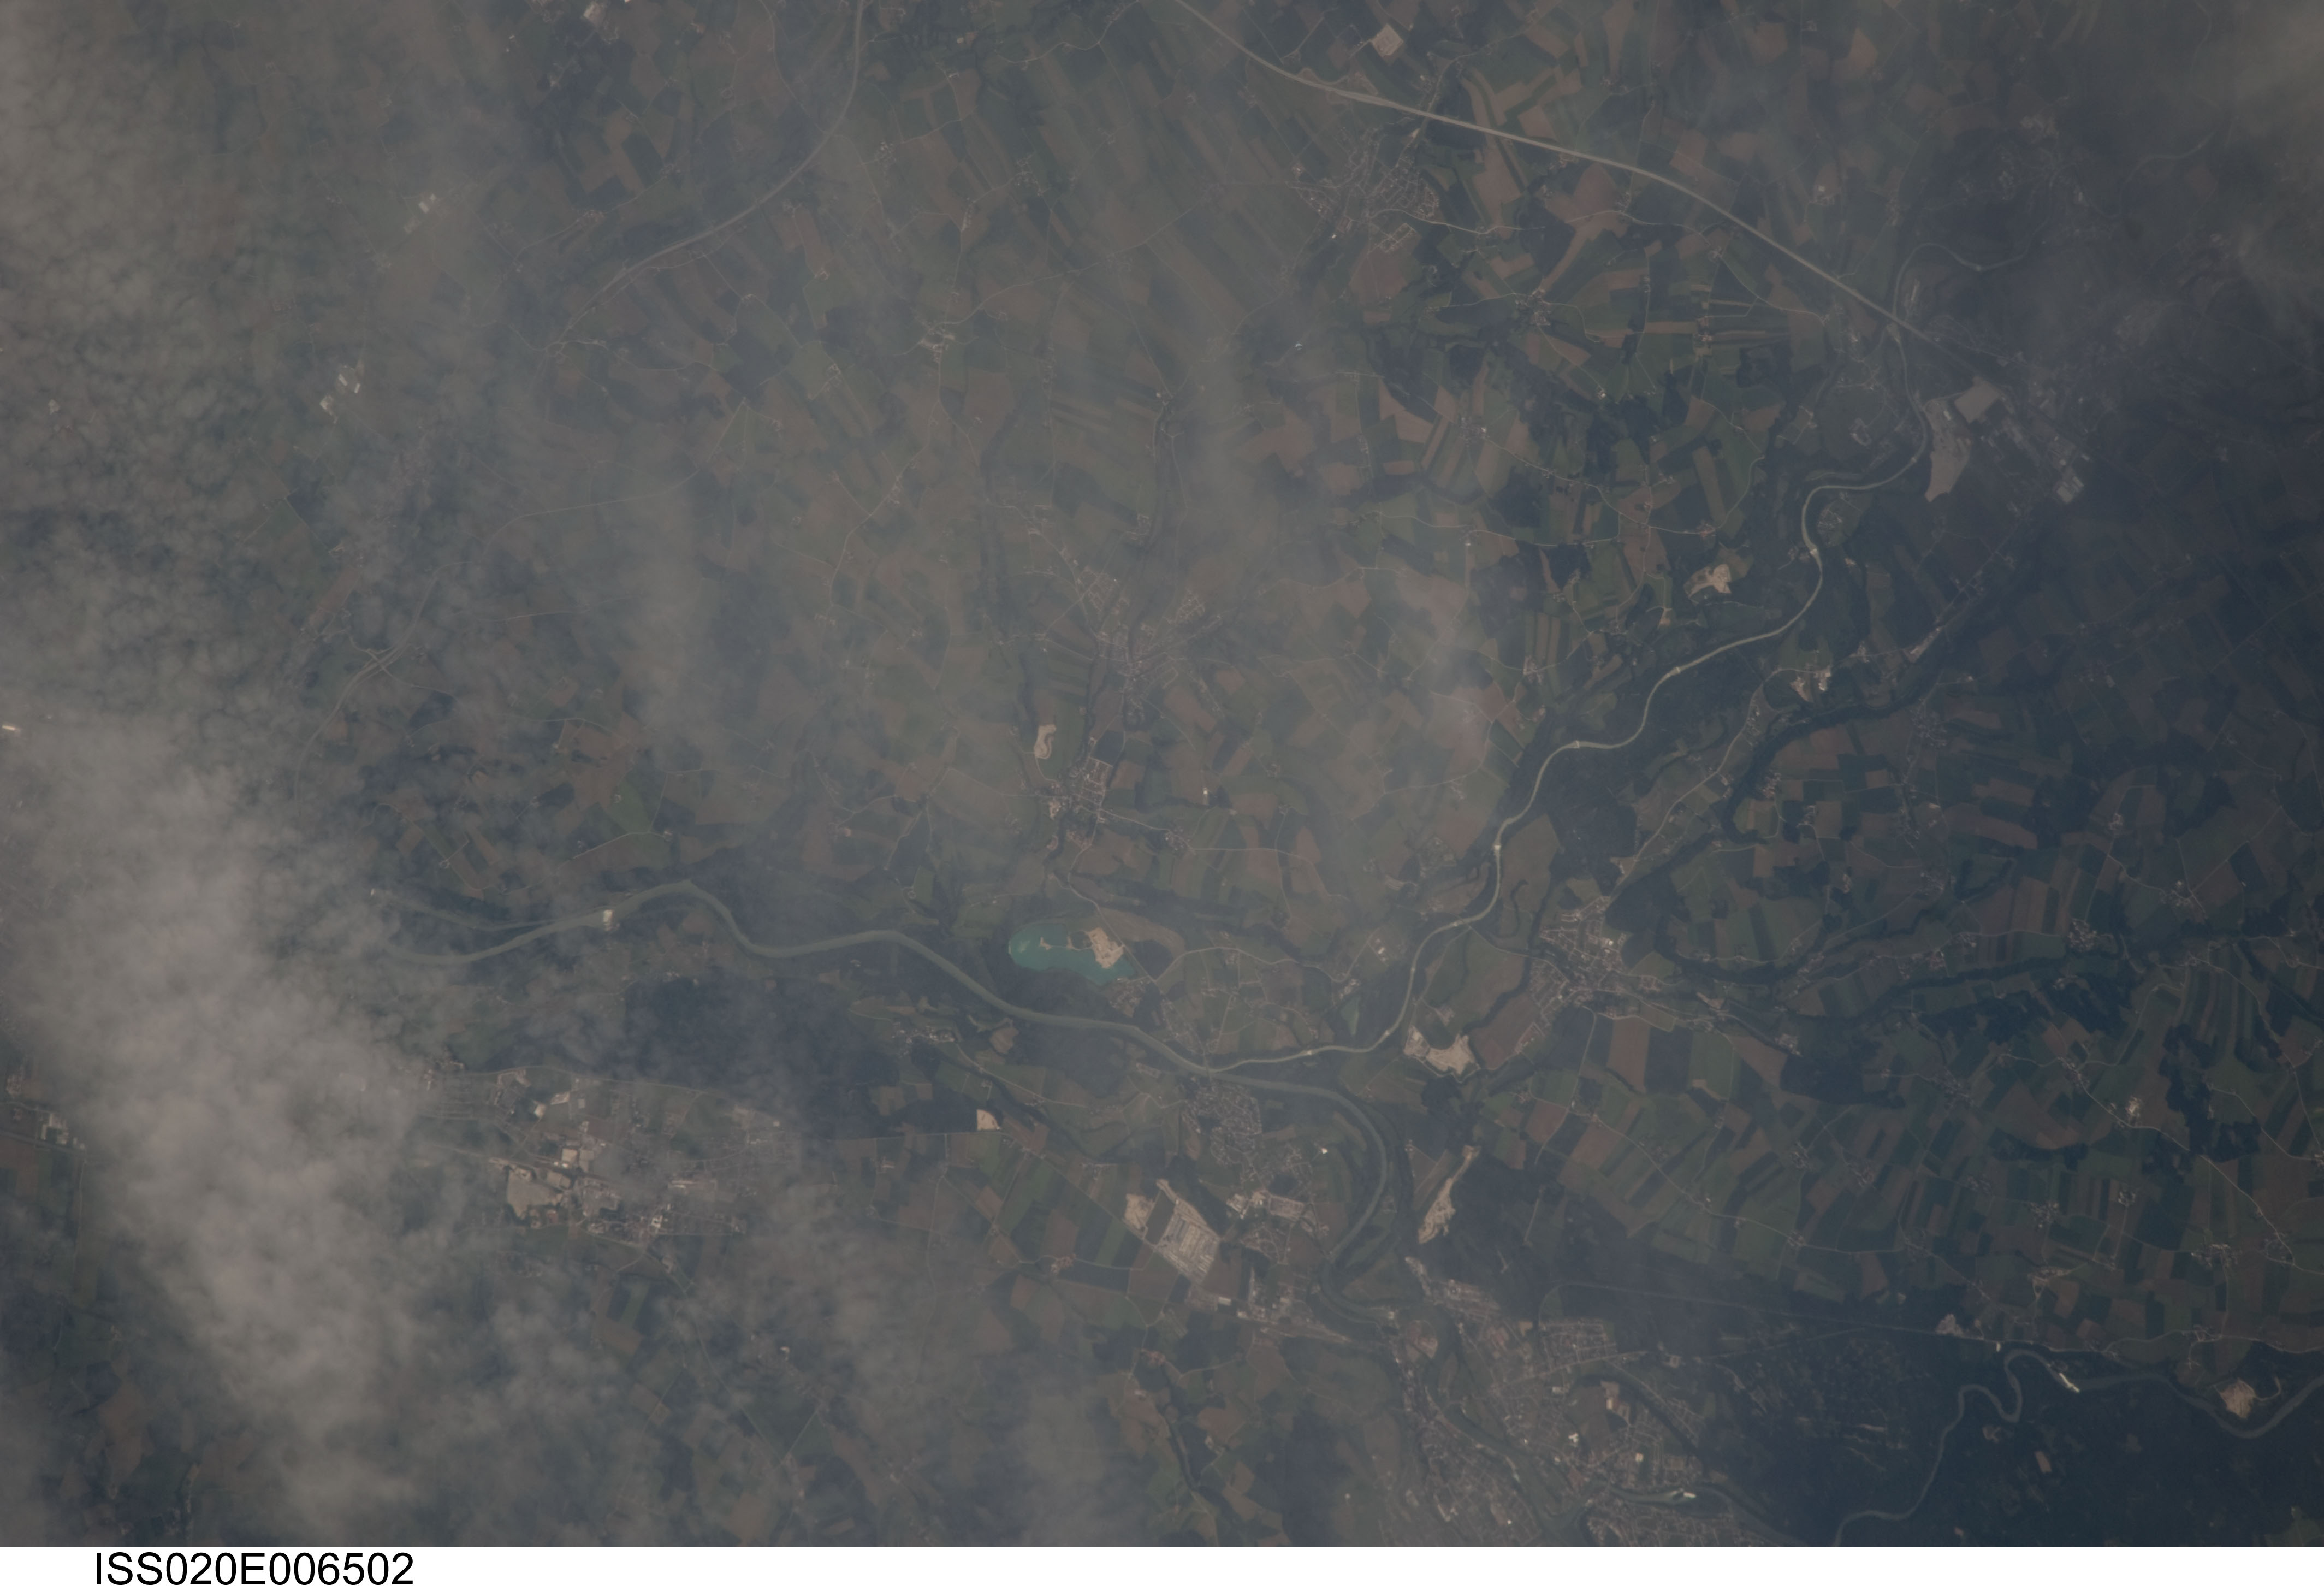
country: AUSTRIA
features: STADI PAURA, TRAUN R., FOREST, AGR.
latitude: 48.1
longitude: 13.9
